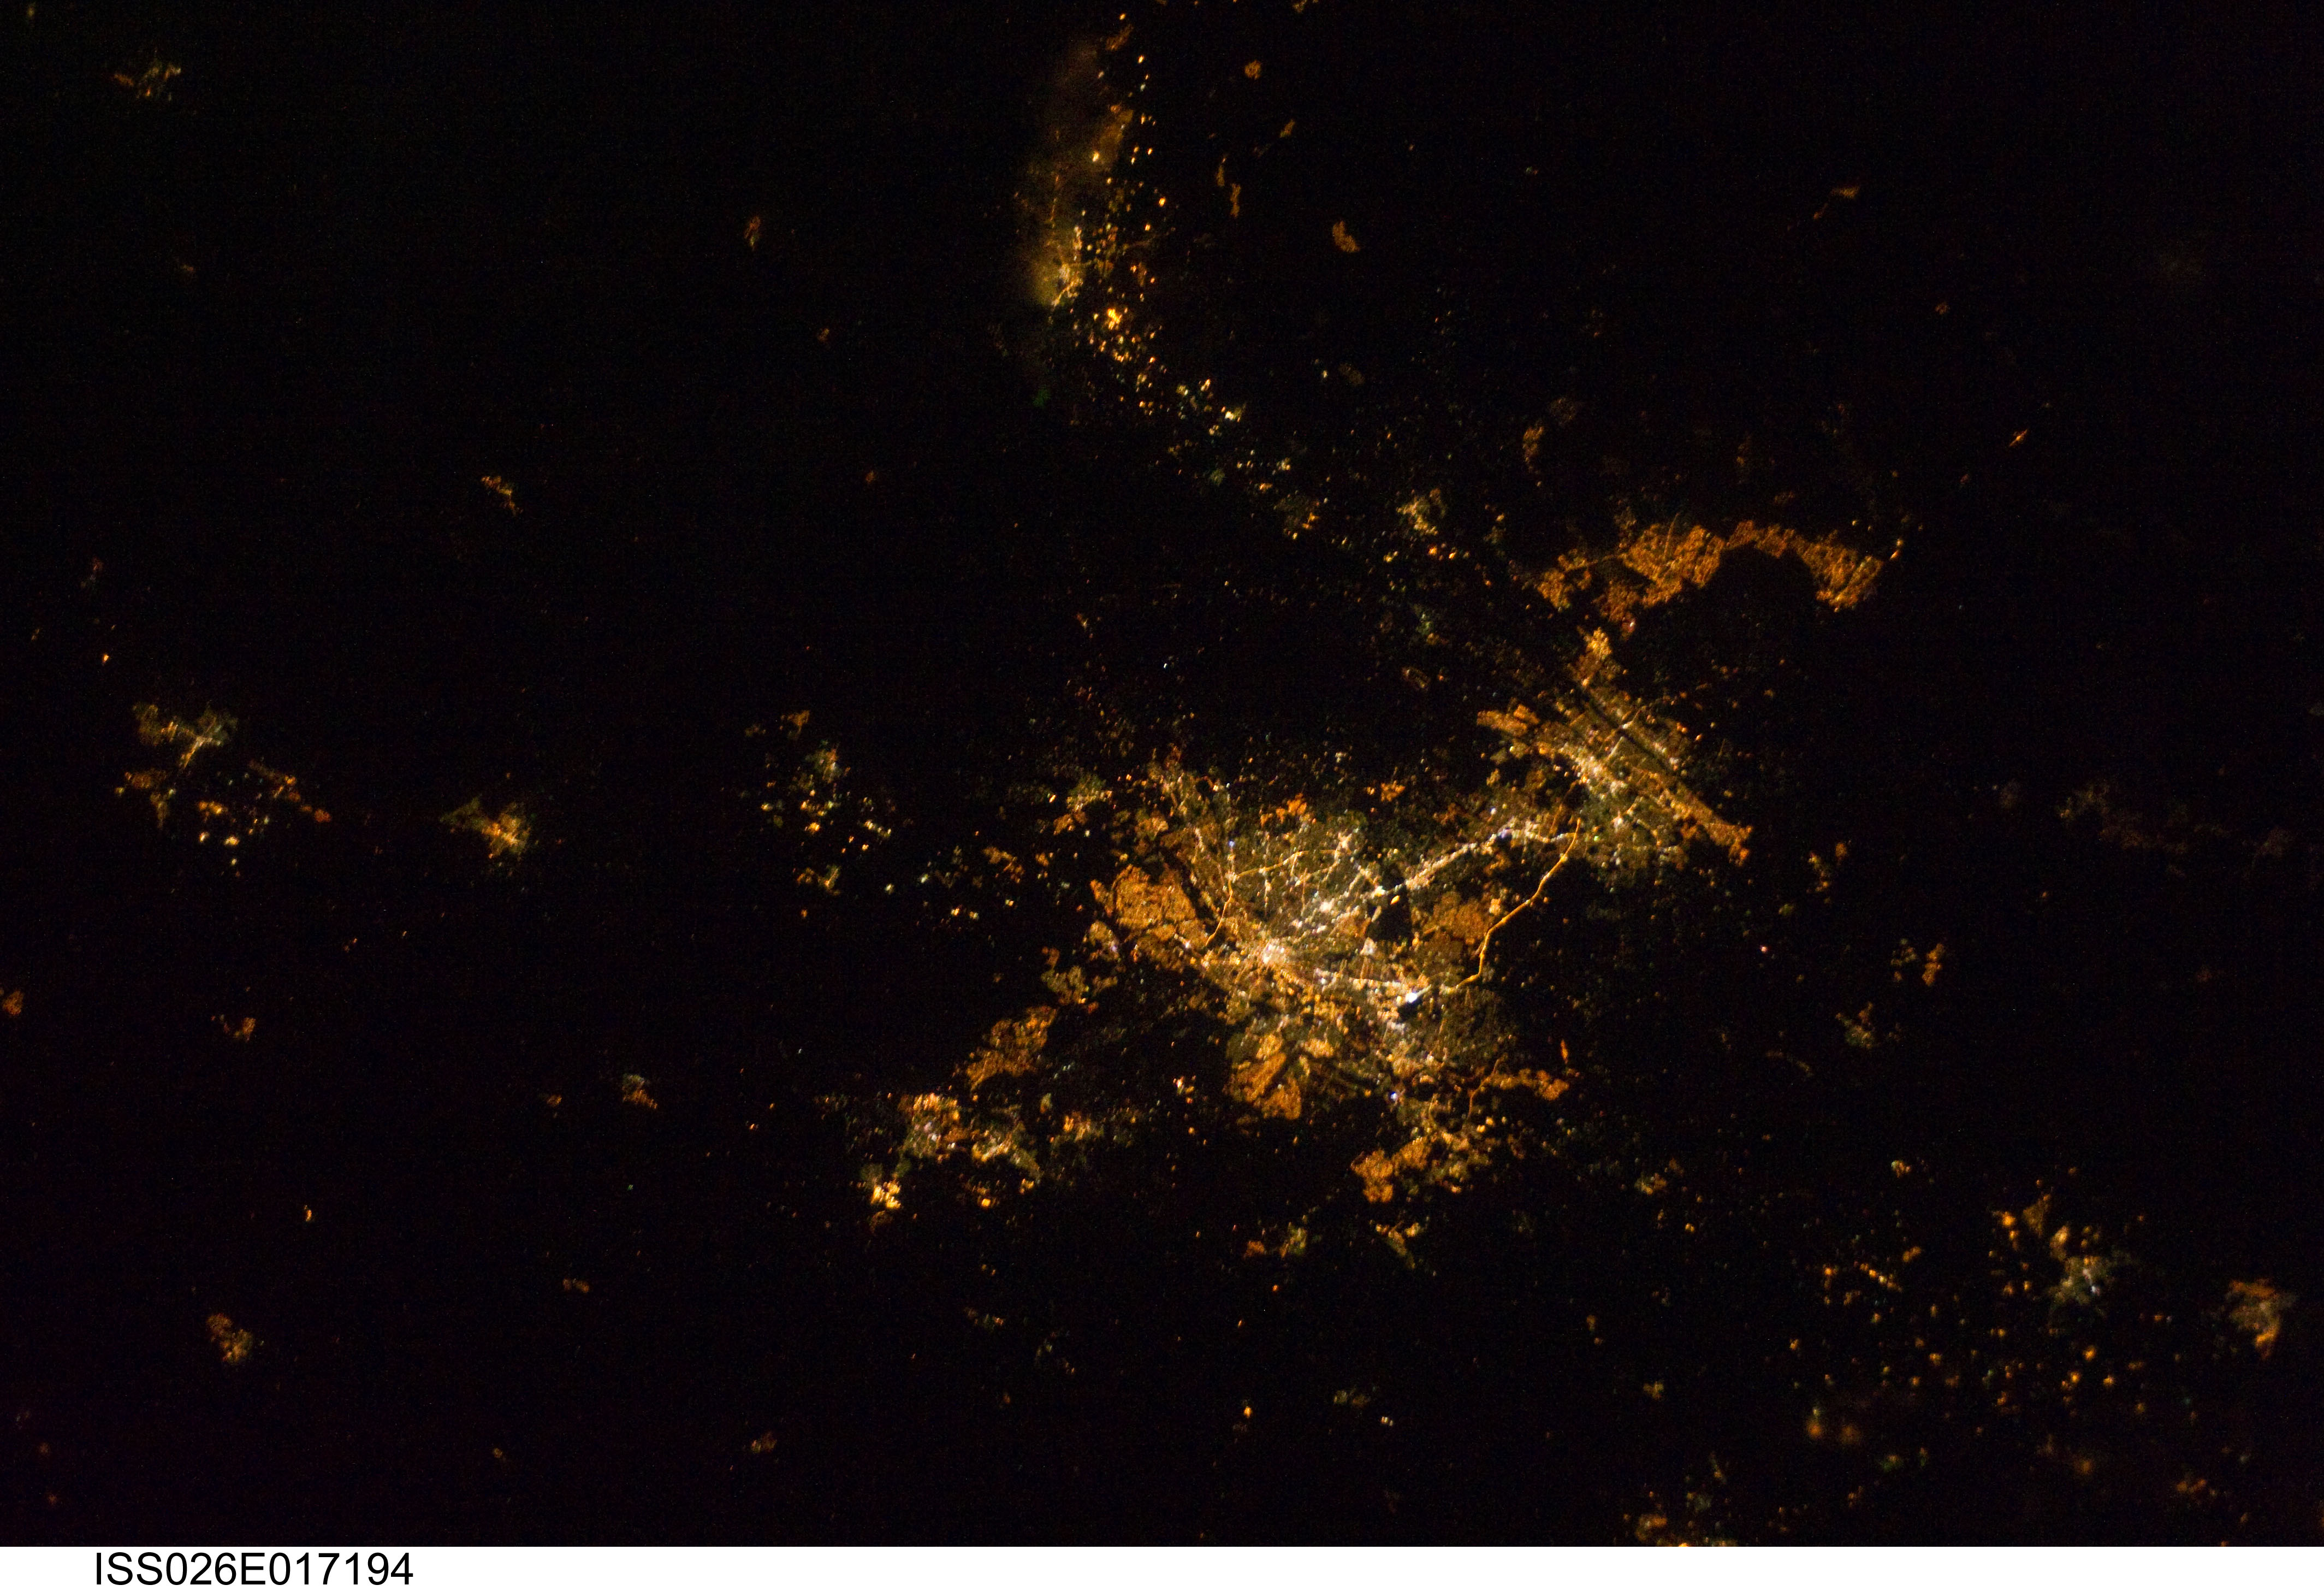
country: REPUBLIC SOUTH AFRICA
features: PRETORIA-JOHANNEBURG-SASOLBURG REGION AT NIGHT
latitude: -26.0
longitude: 28.0
